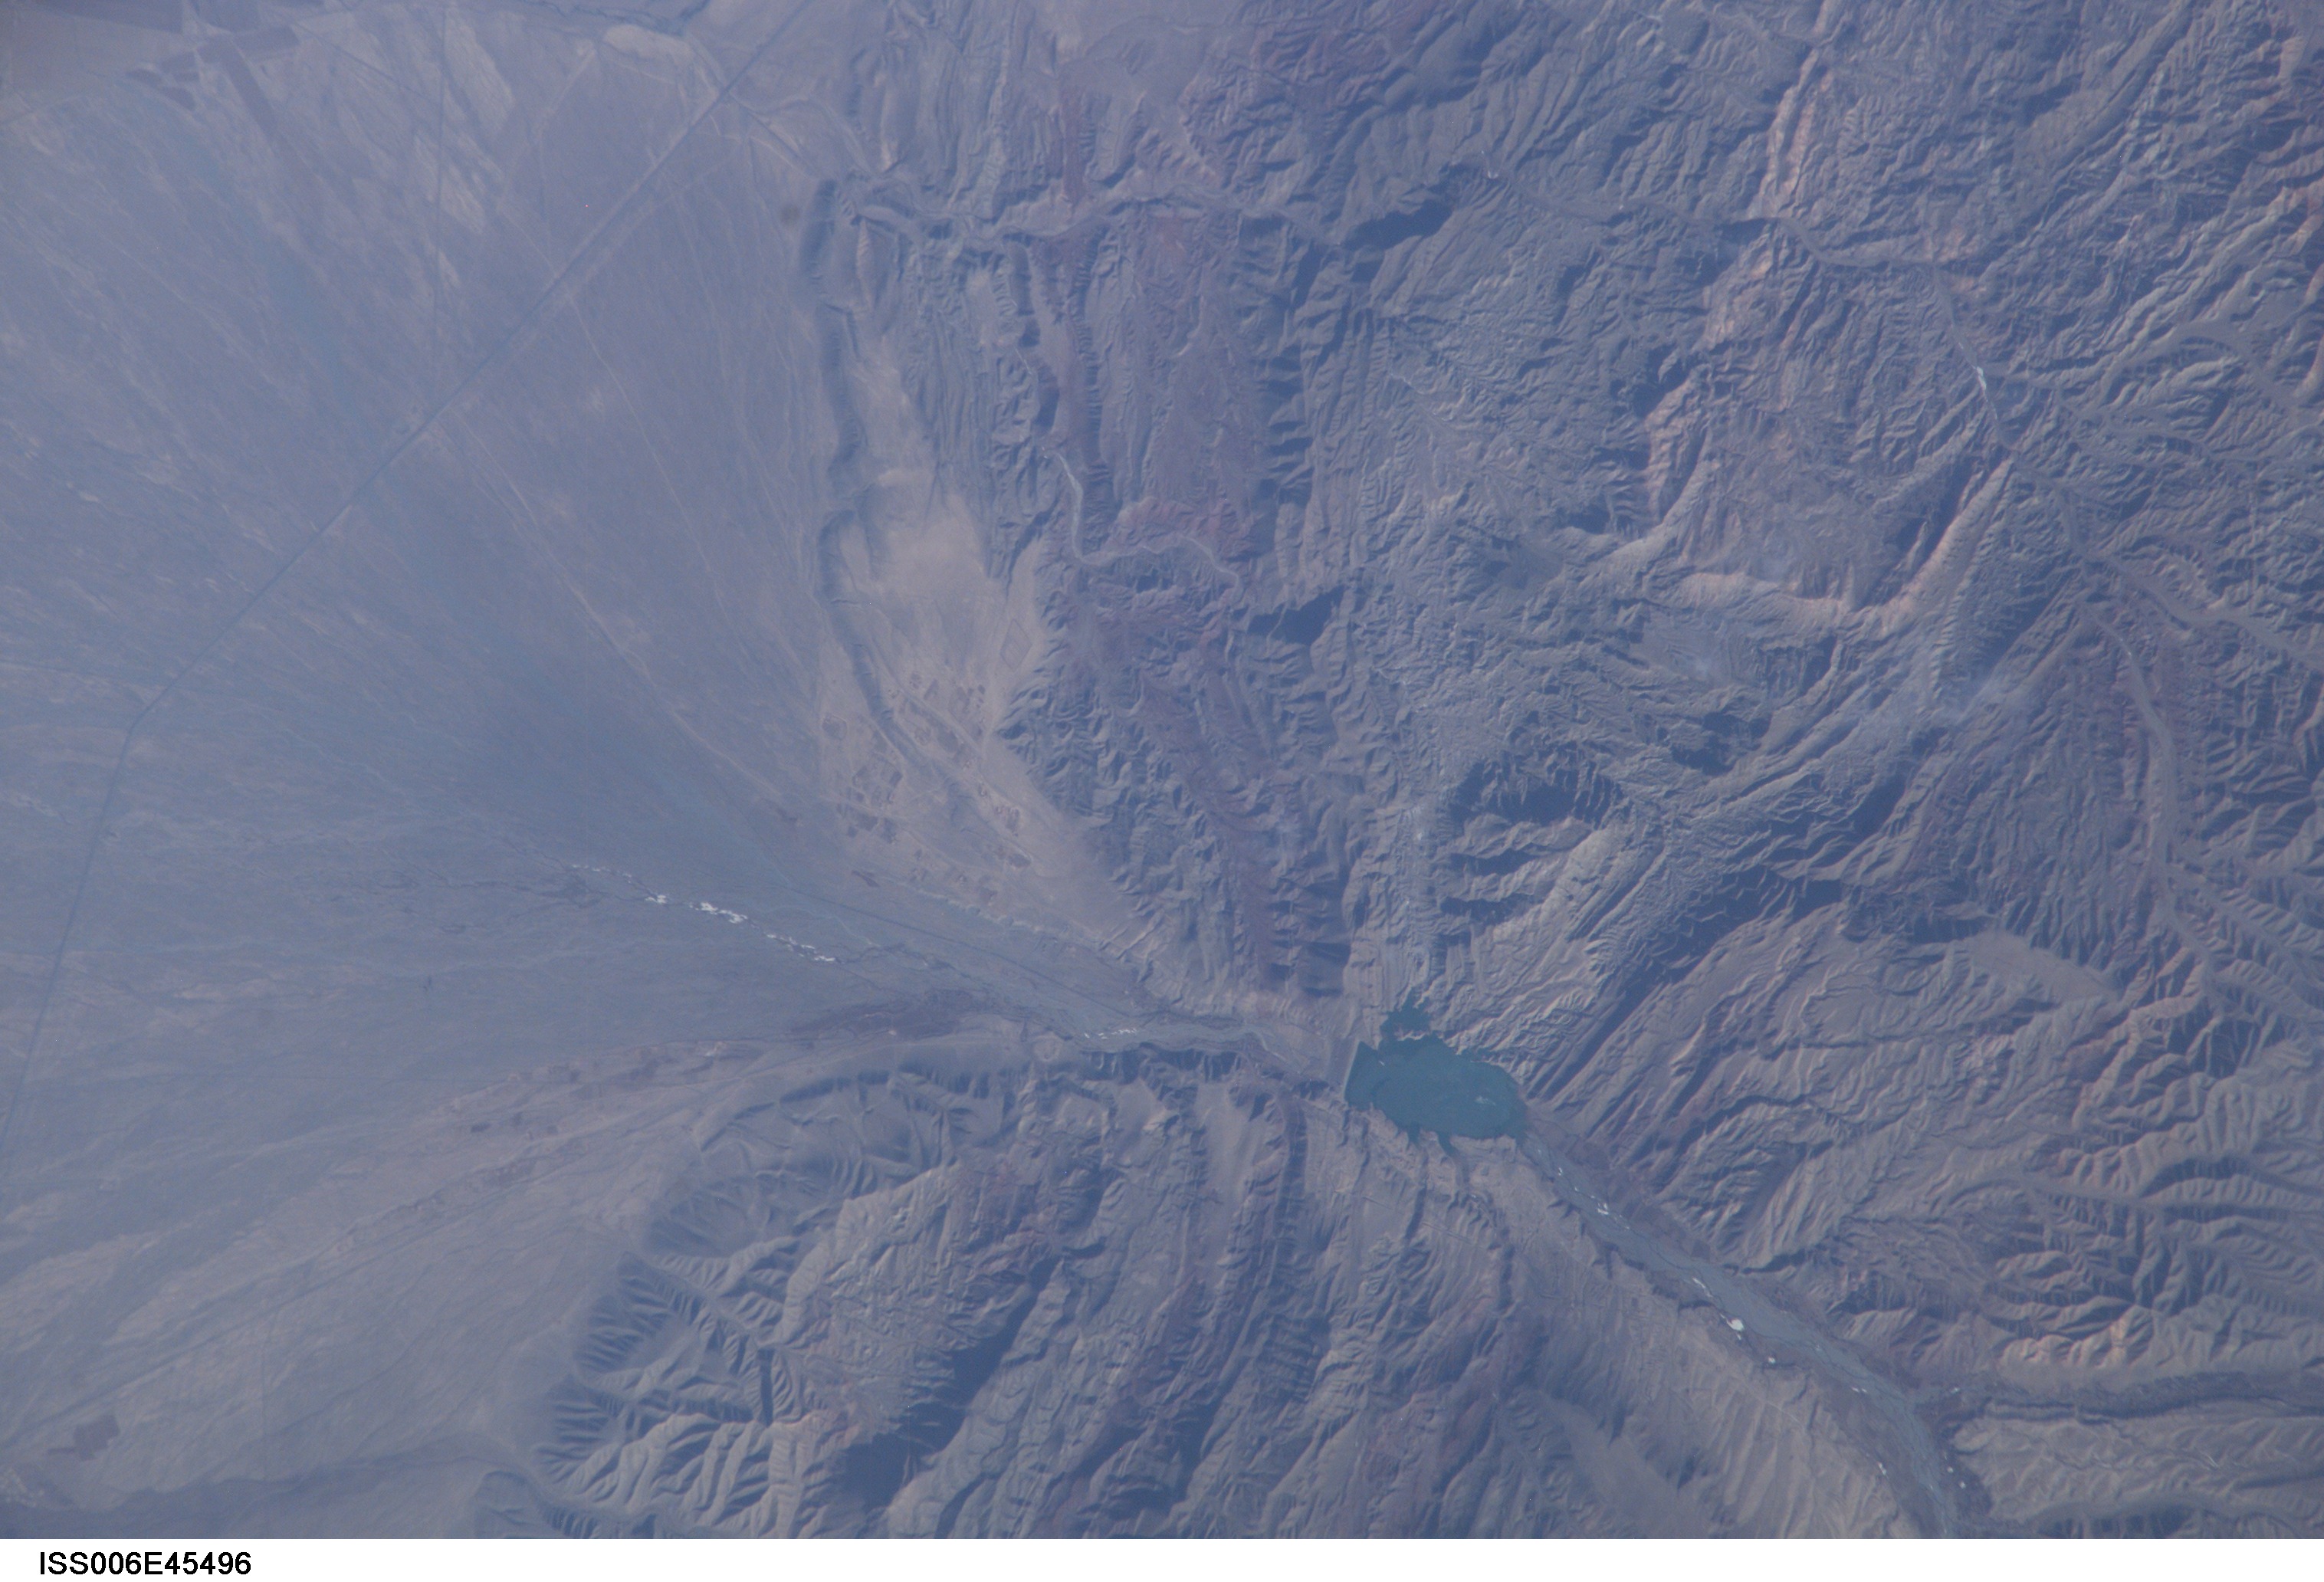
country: CHINA
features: ALLUVIAL FAN NEAR SAN-TAI, RESERVOIR
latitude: 44.0
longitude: 89.0
